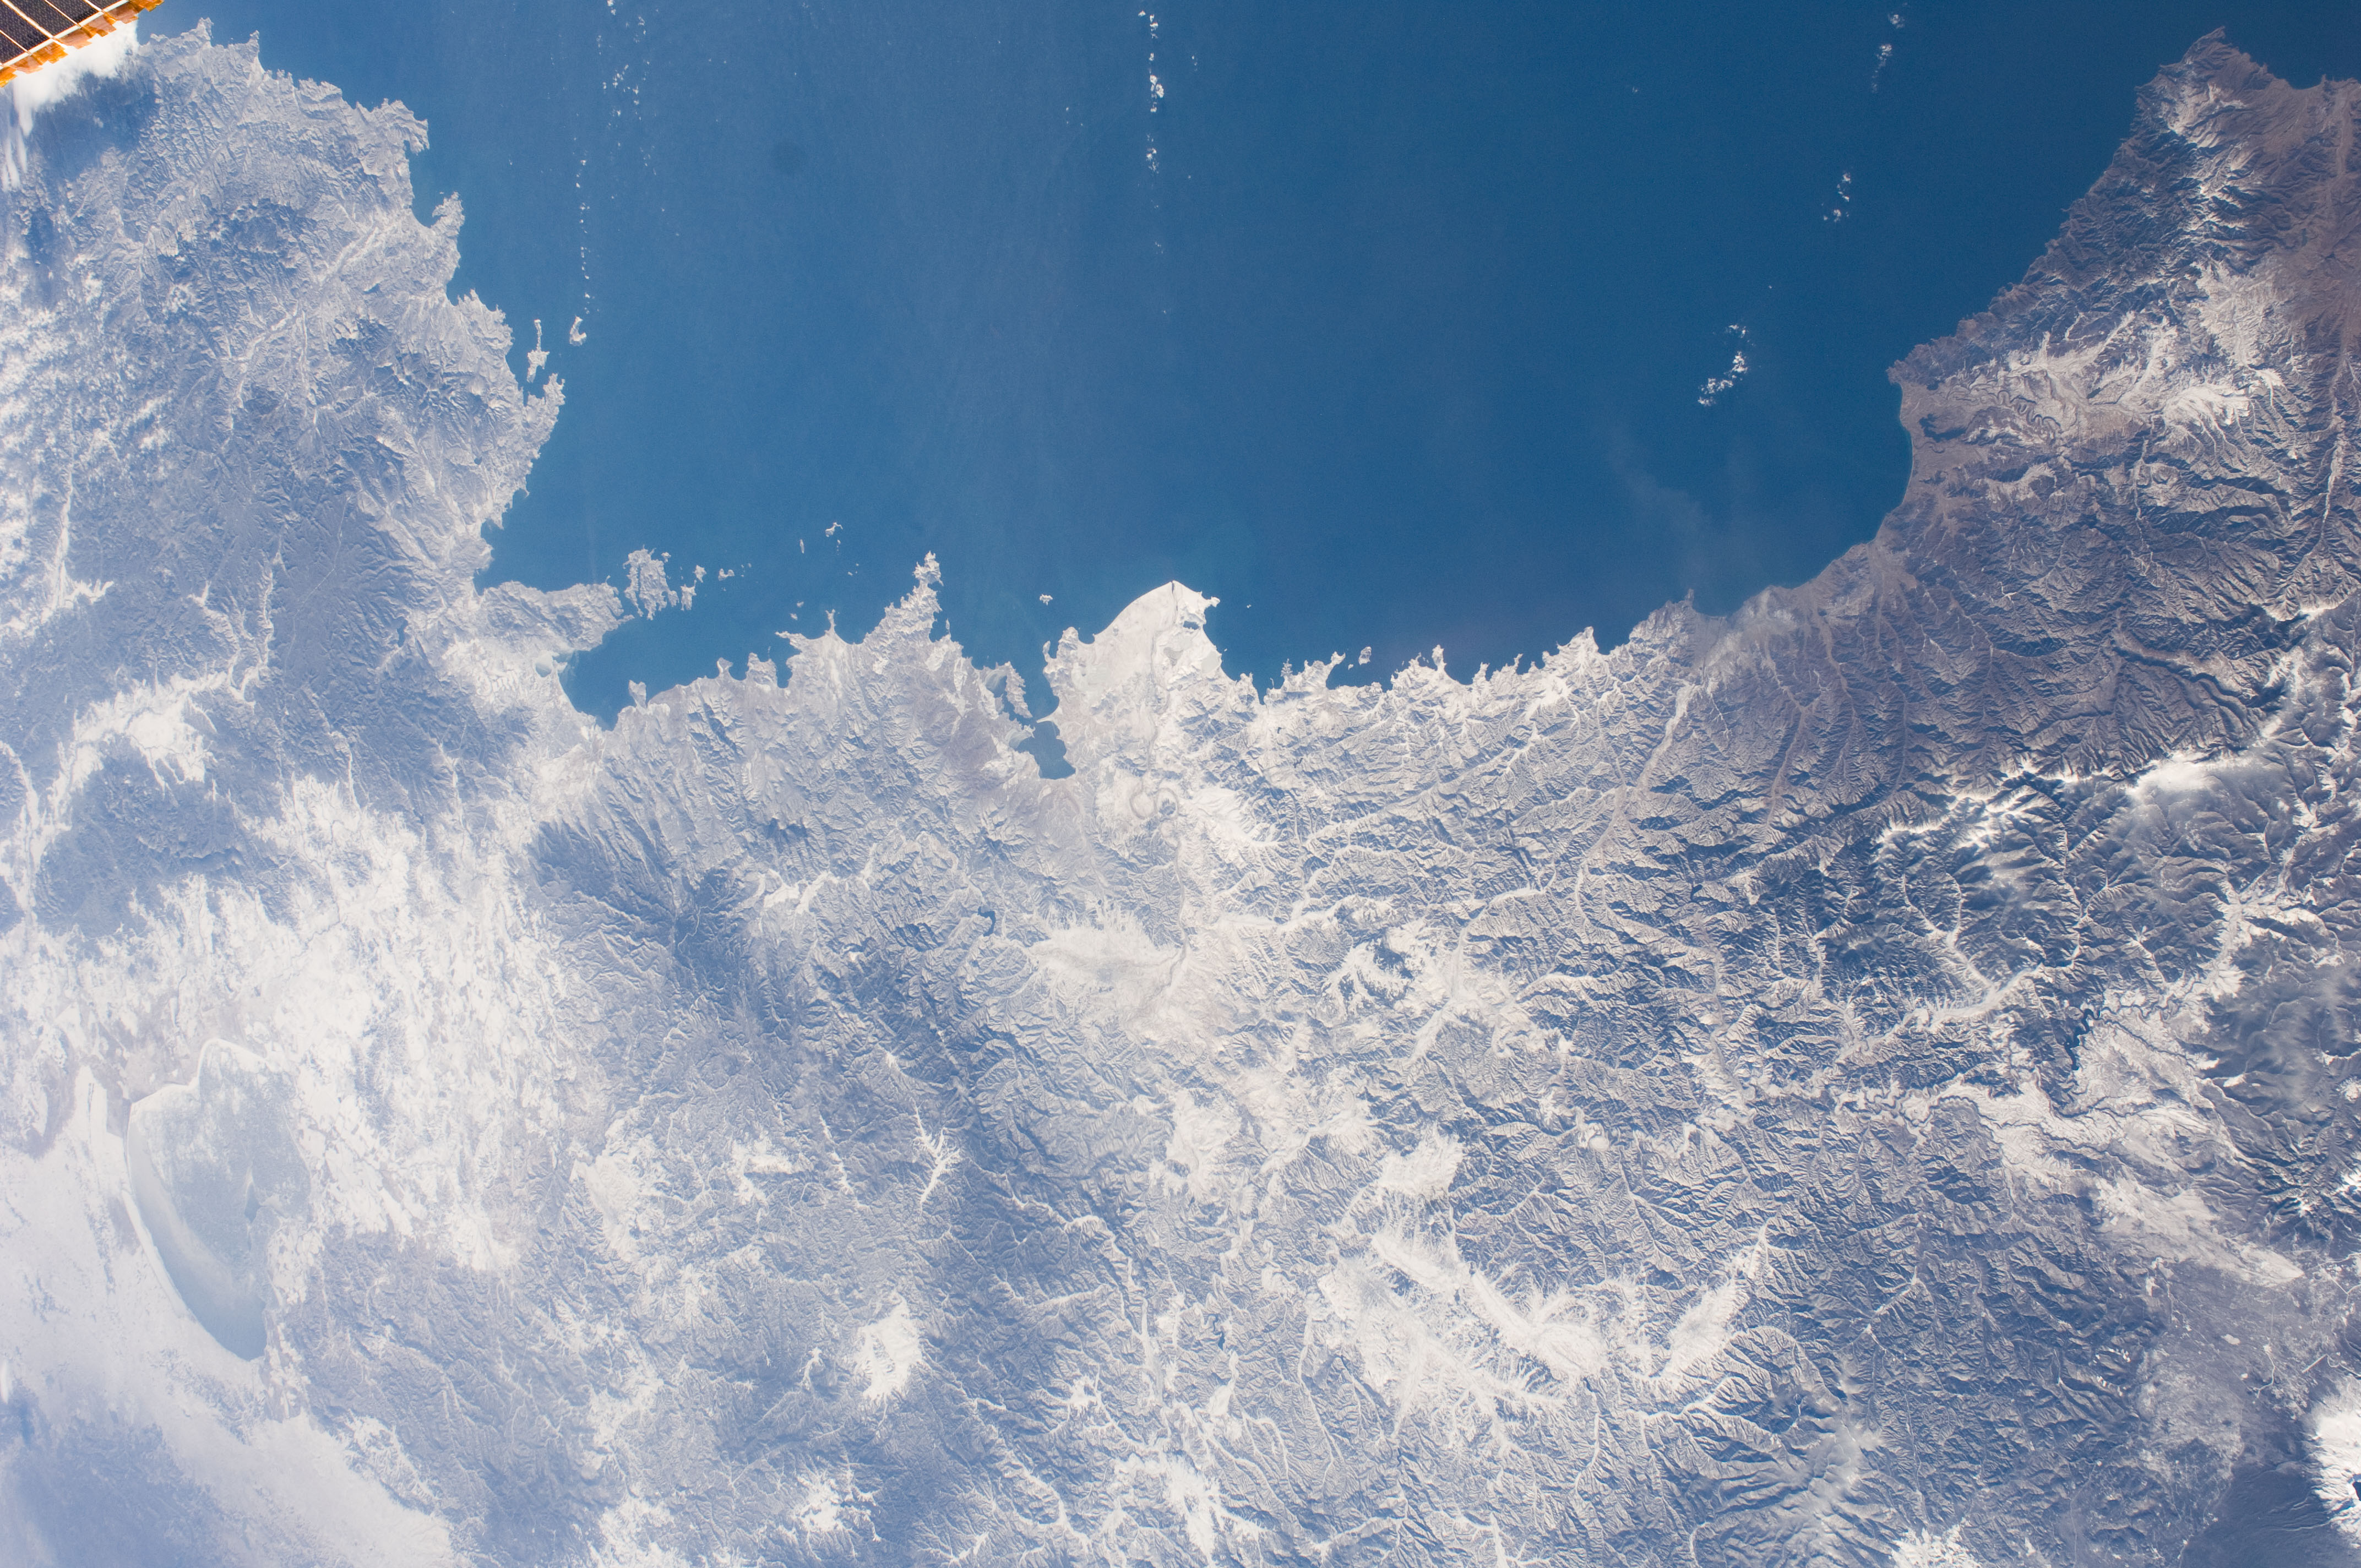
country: NORTH KOREA
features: TUMEN RIVER DELTA, SEA OF JAPAN, HAMGYONG MTS., SNOW, RAVINES
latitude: 42.5
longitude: 130.5
